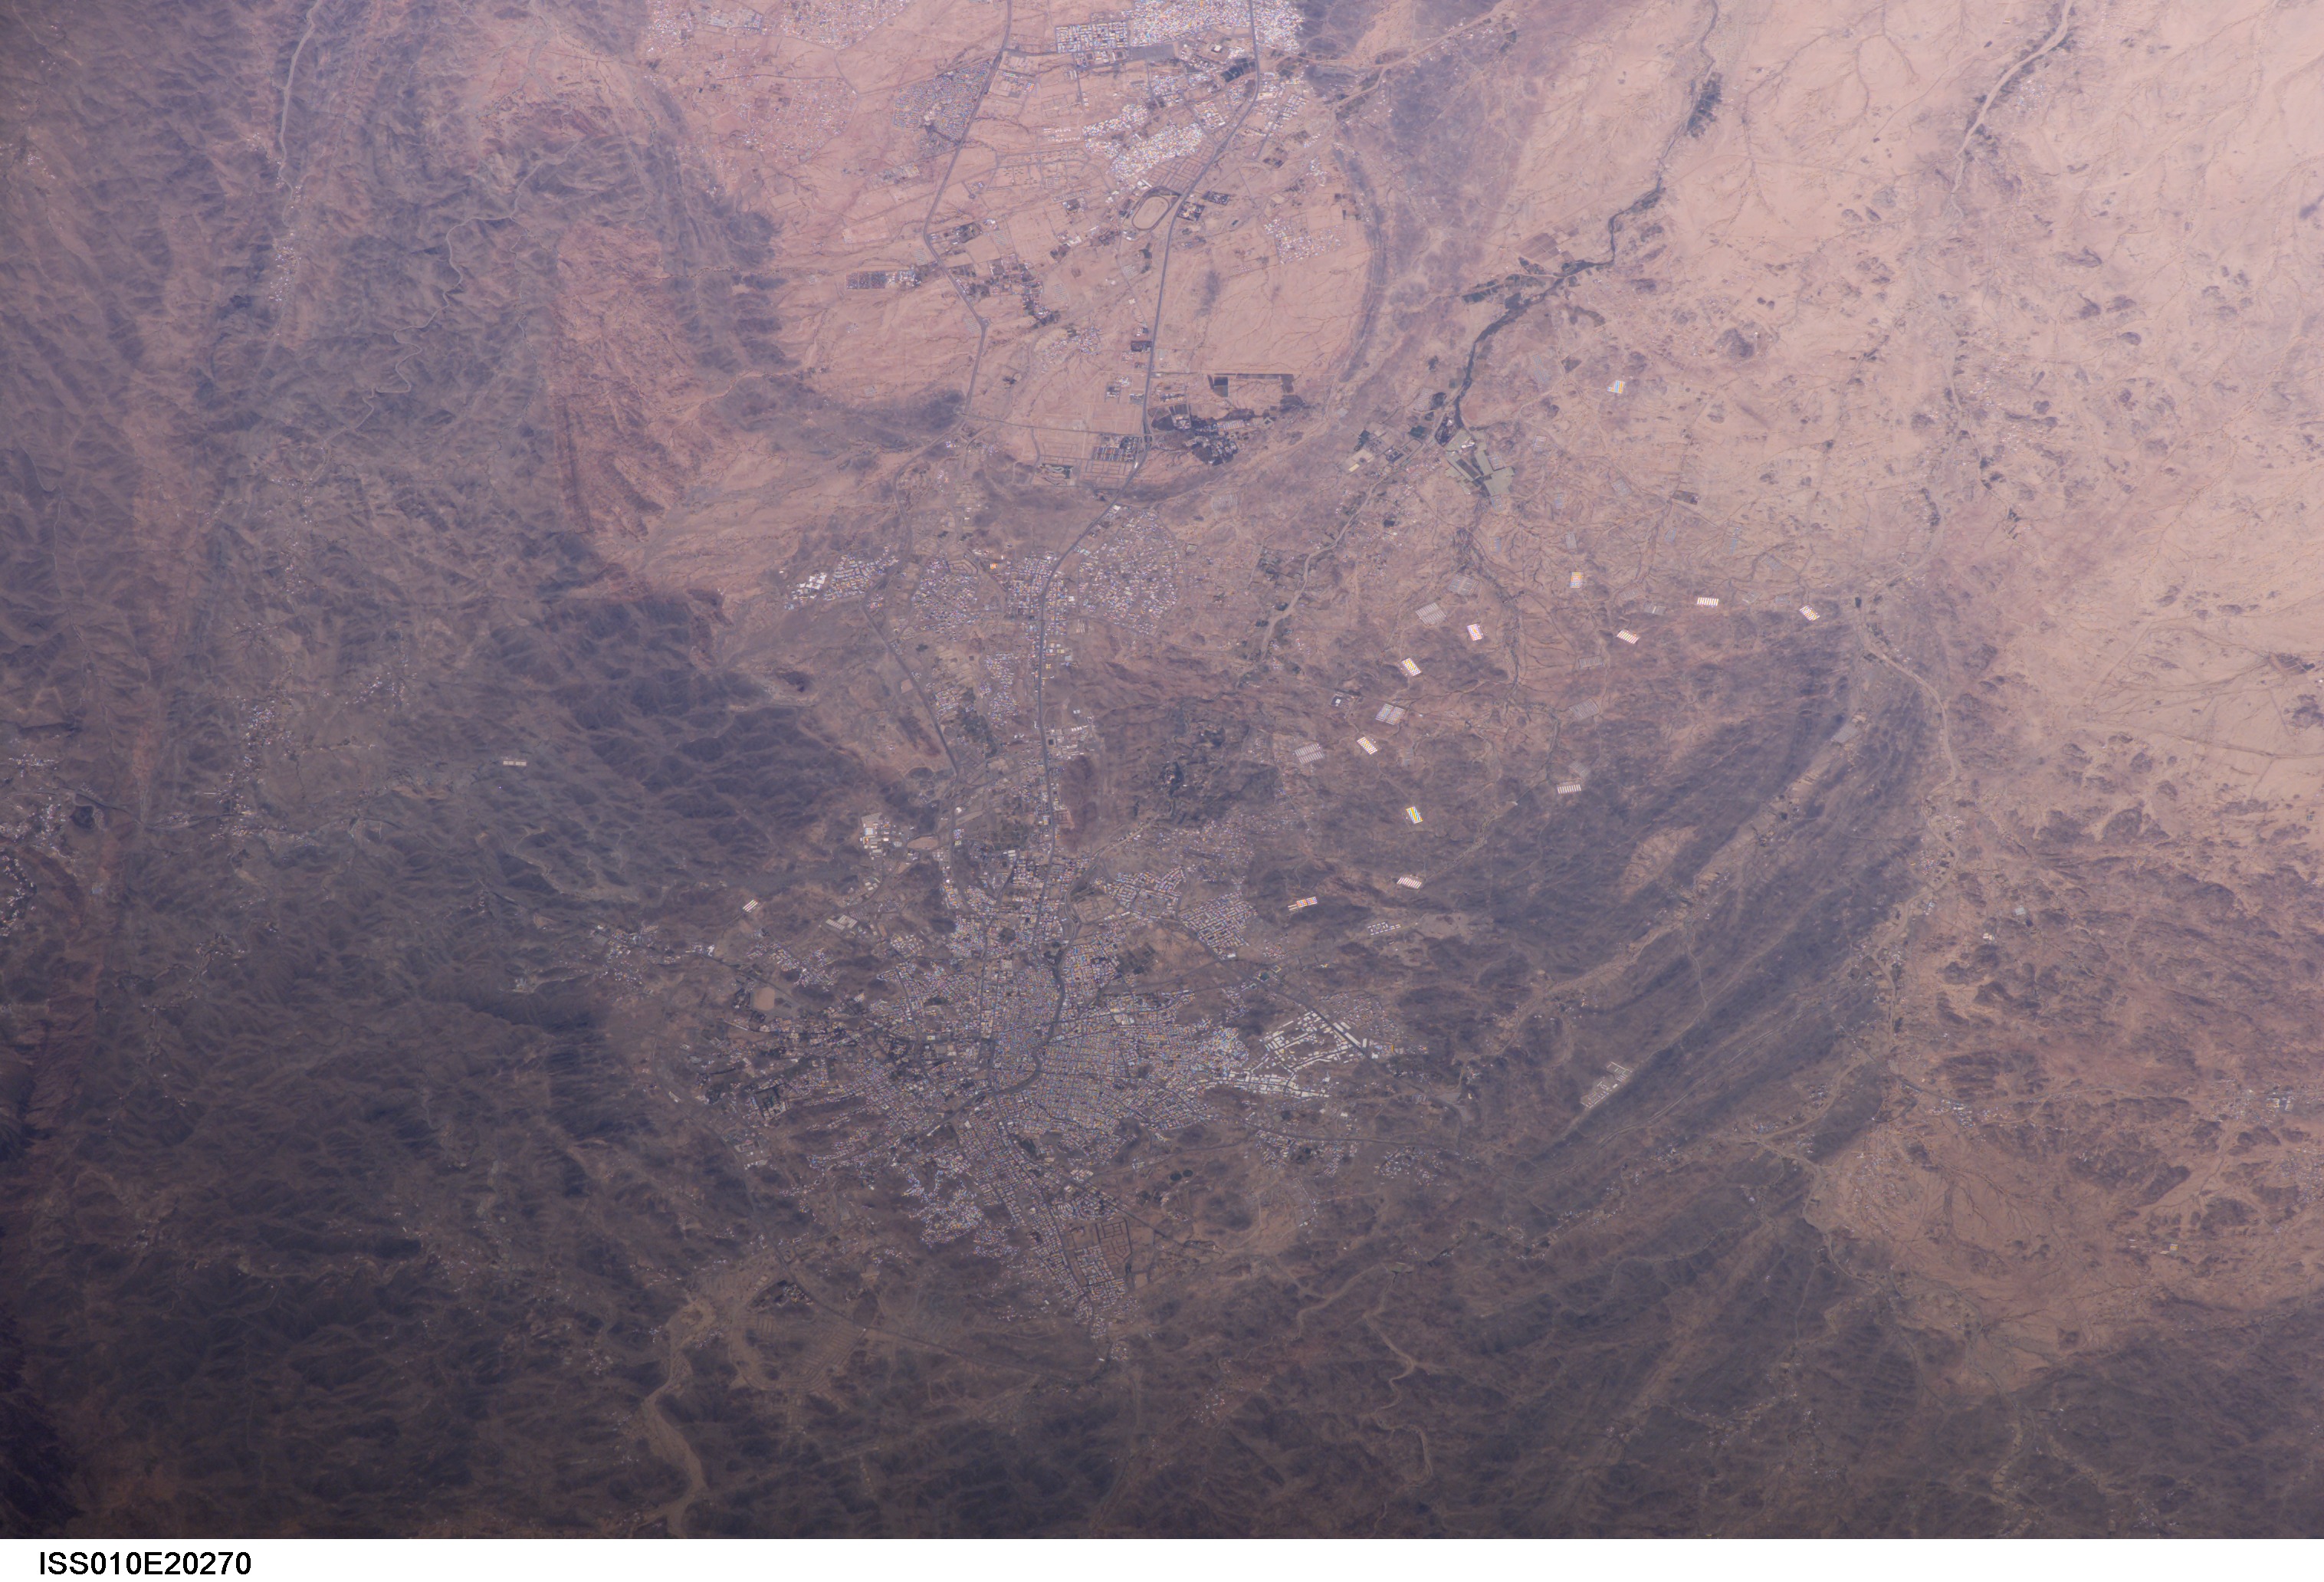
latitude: 21.3
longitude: 40.4
